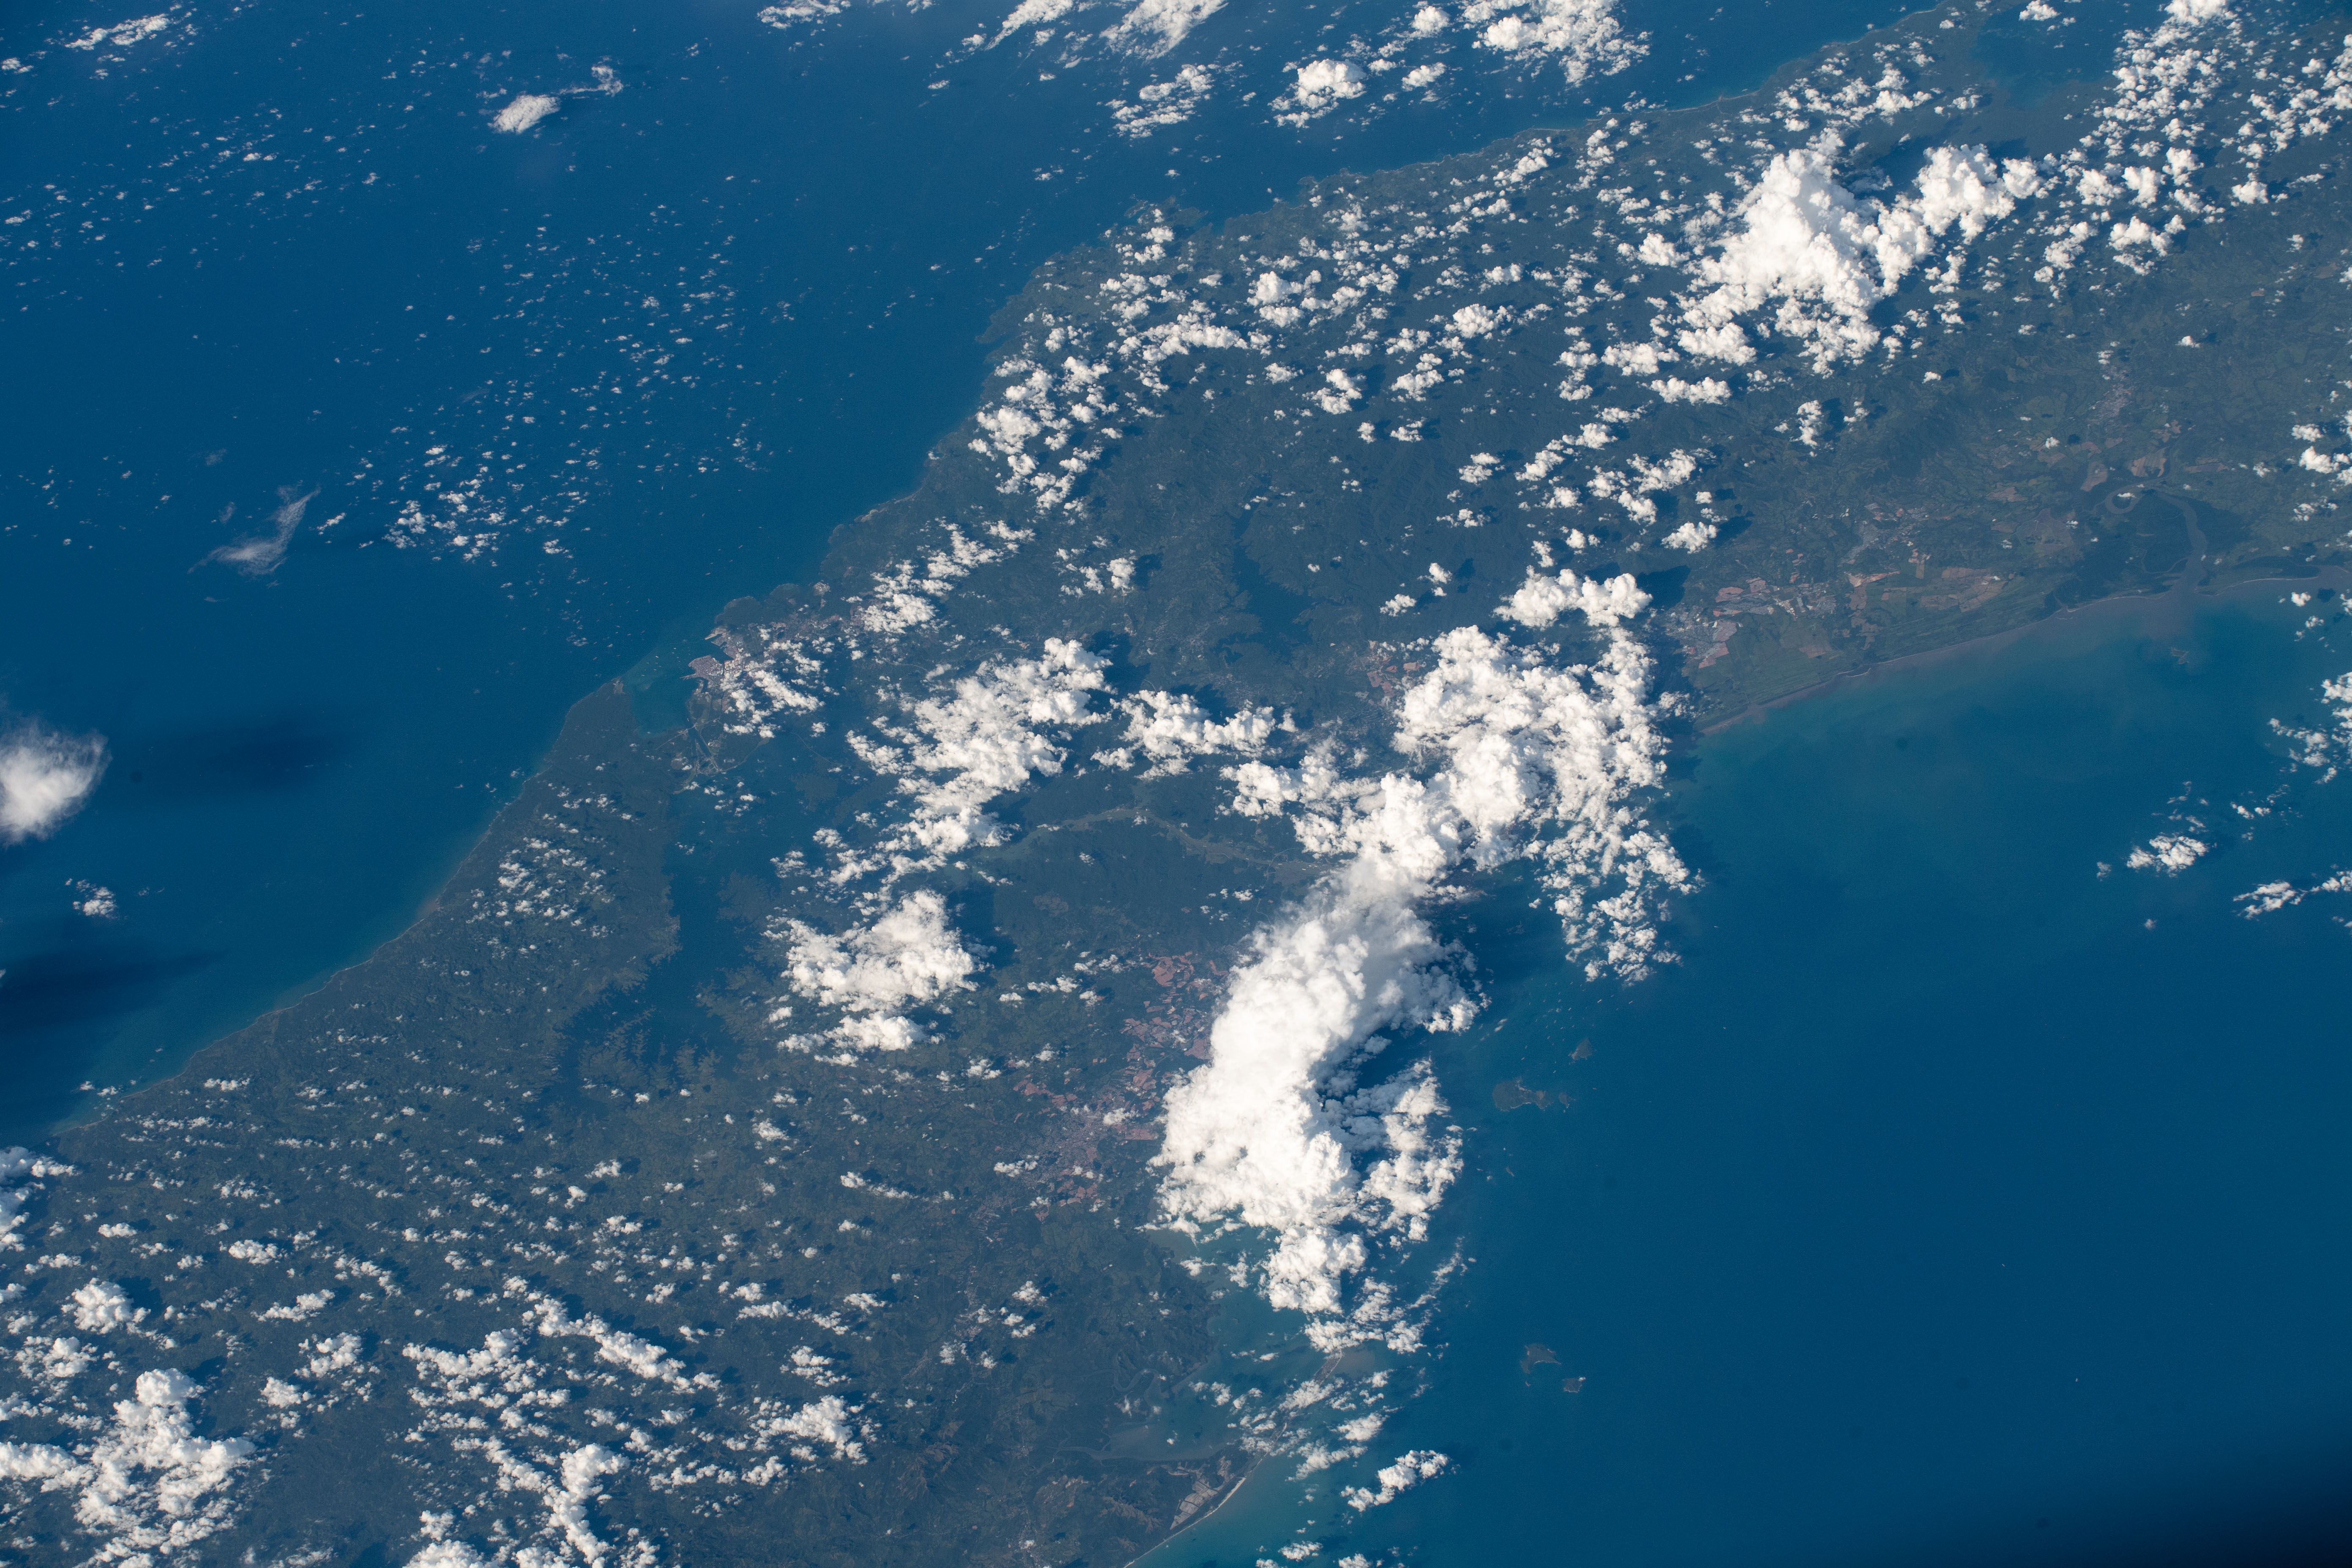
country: PANAMA
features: PANAMA, LAGO GATUN
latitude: 9.2
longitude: -79.7
